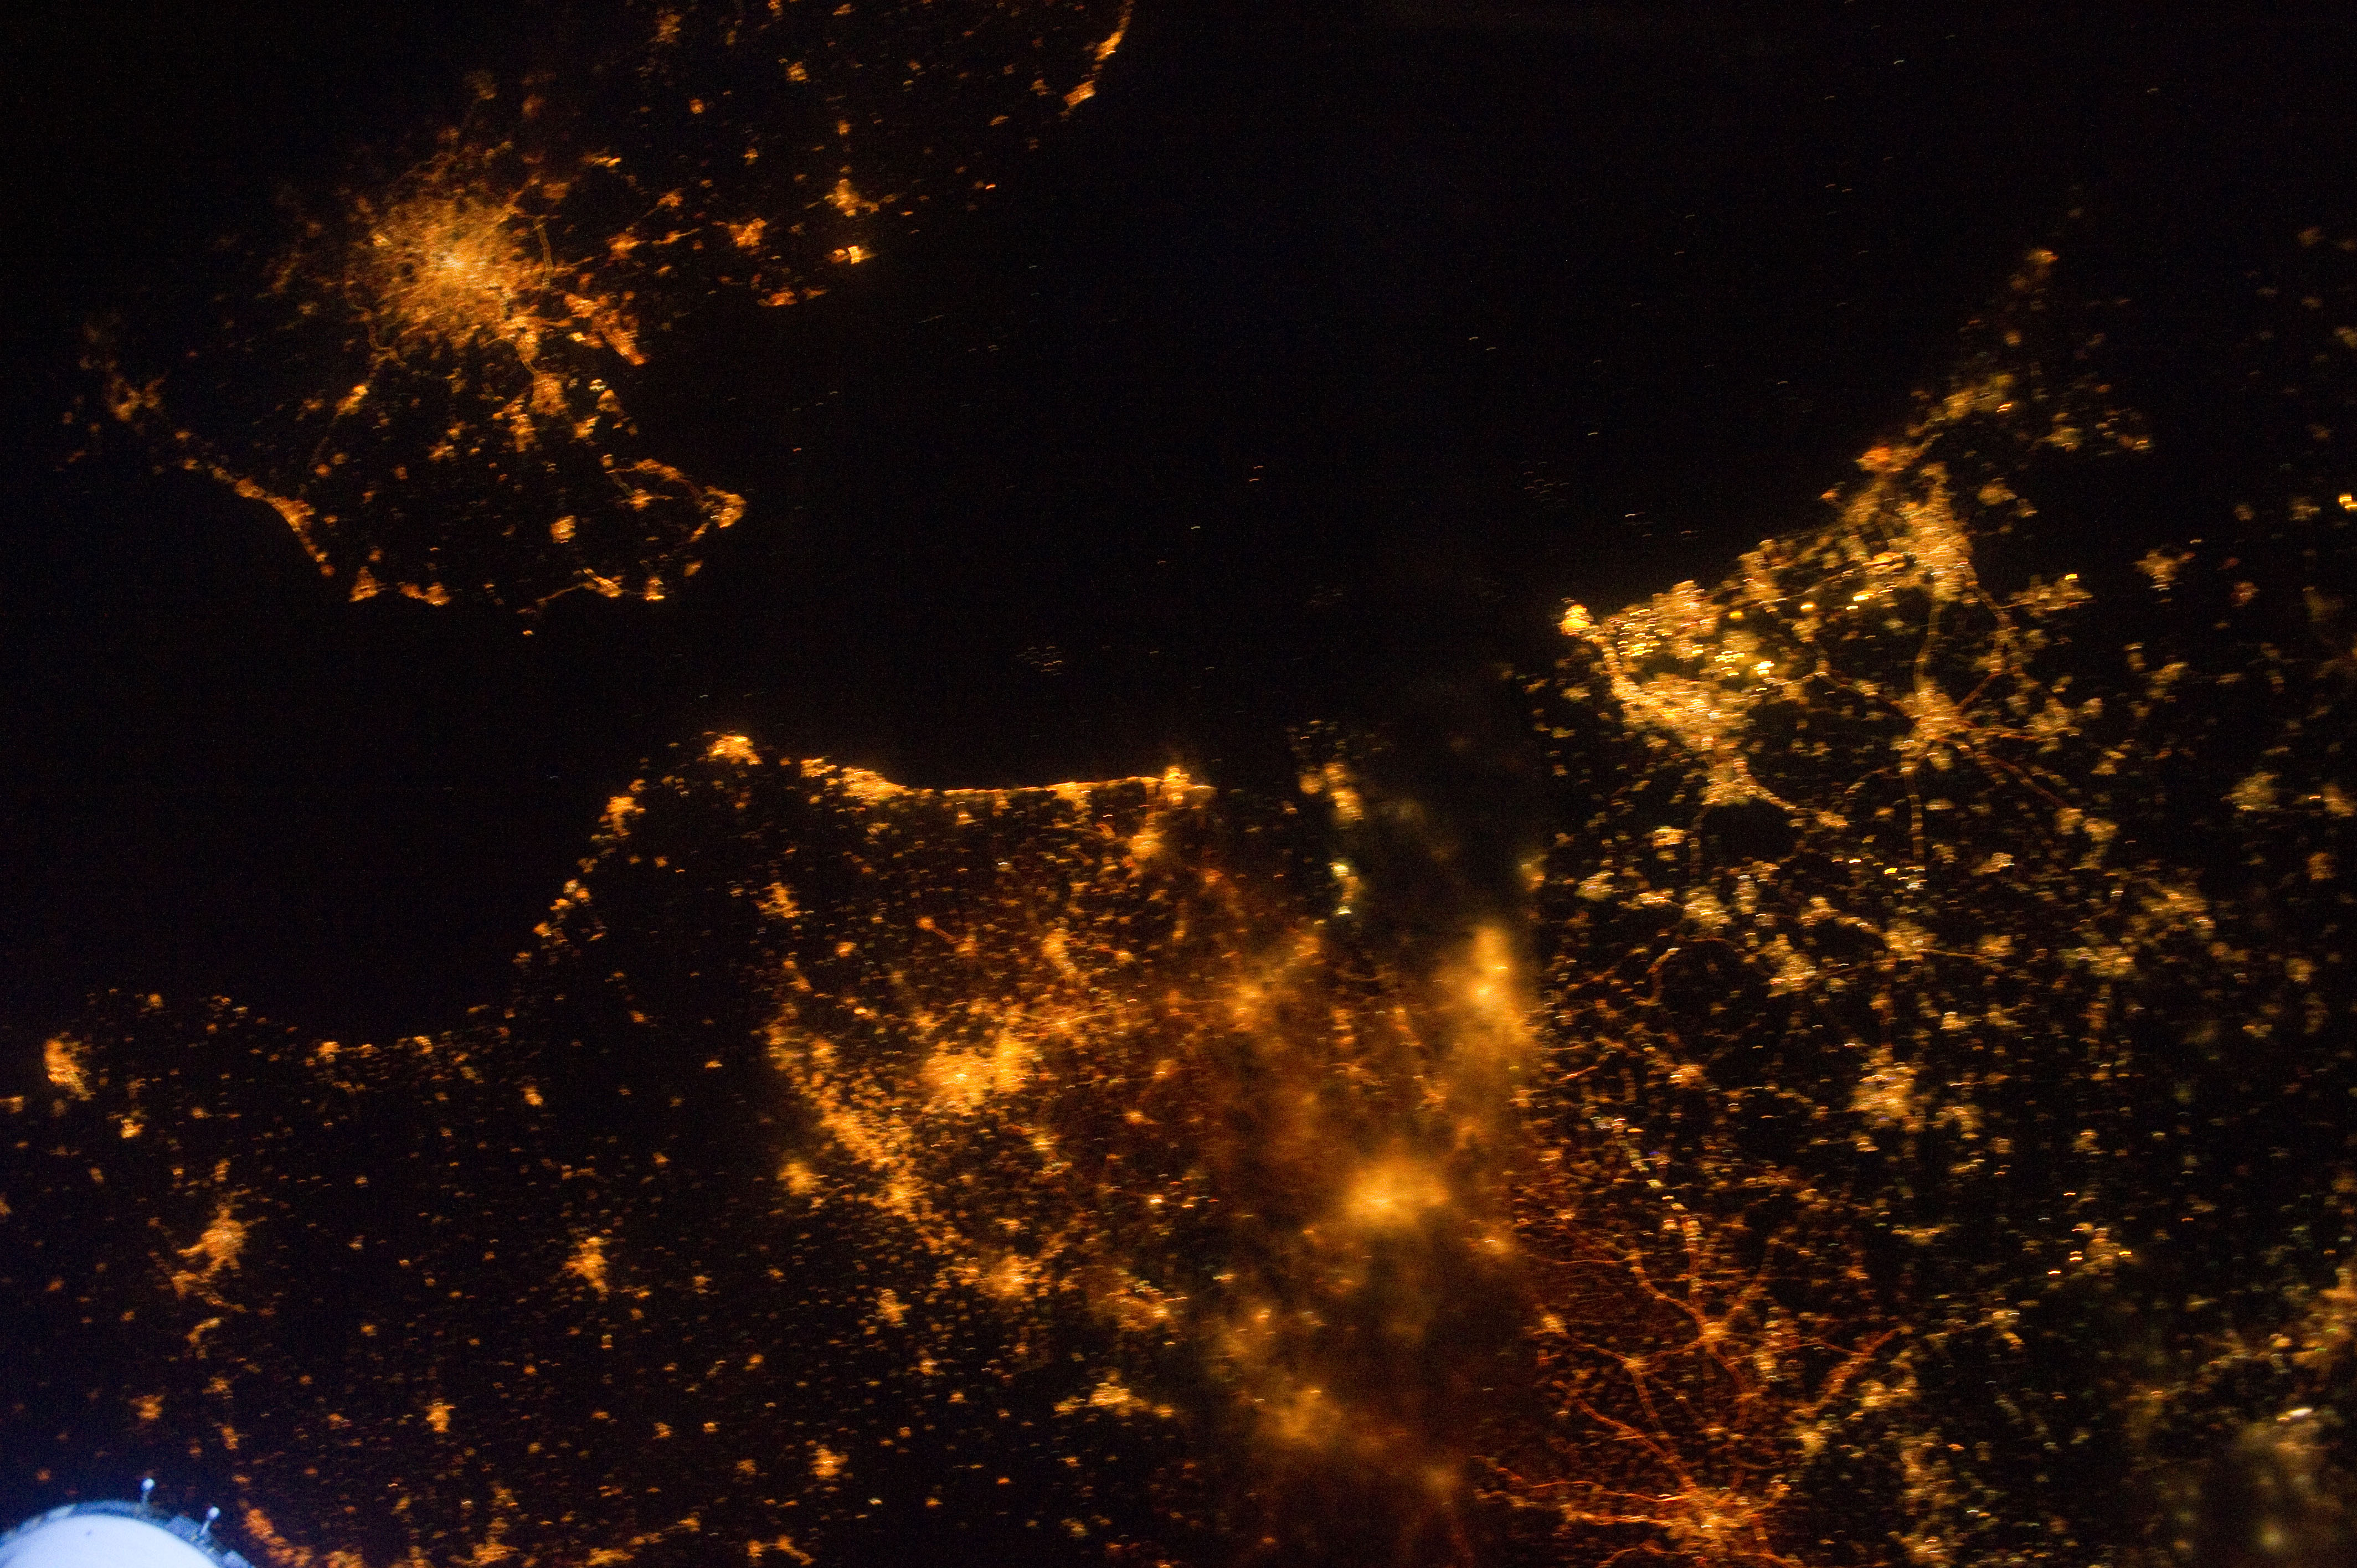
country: BELGIUM
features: BRUSSELS AT NIGHT, LONDON, ROTTERDAM, ISS
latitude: 51.0
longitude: 3.5
